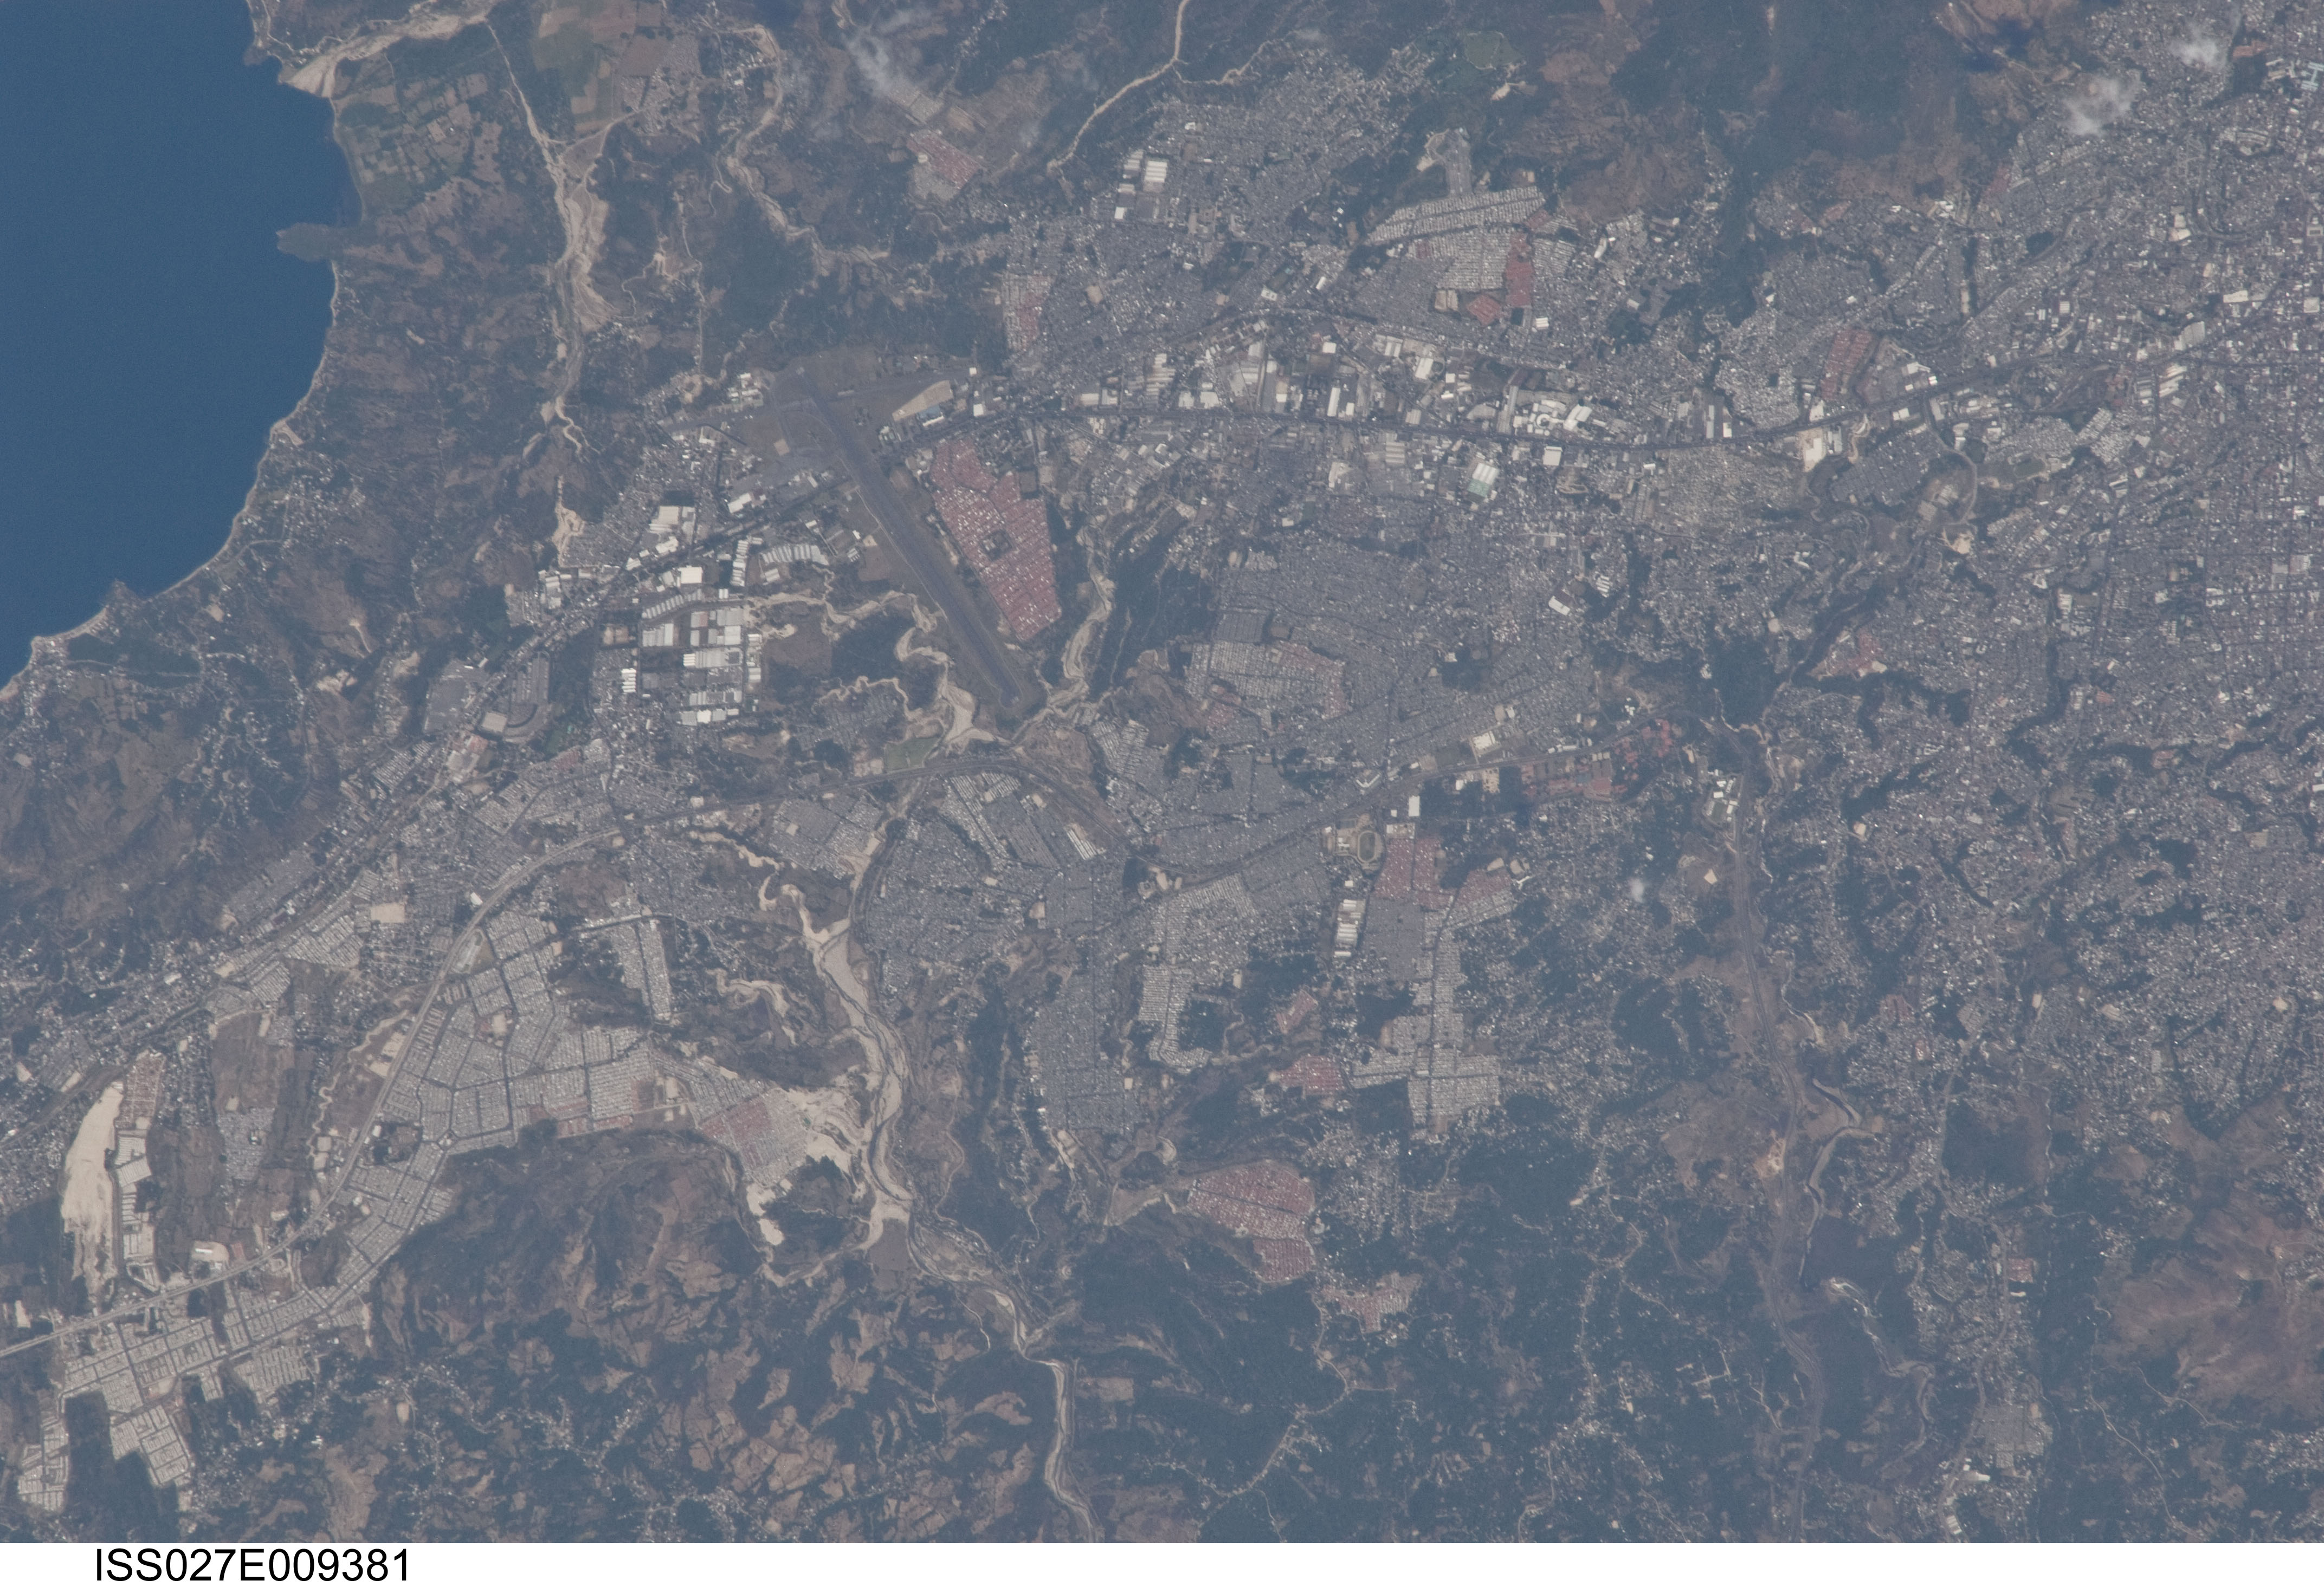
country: EL SALVADOR
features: NORTHEASTERN SAN SALVADOR, AIRPORT, W. LAKE ILOPANGO
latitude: 13.7
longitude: -89.2
